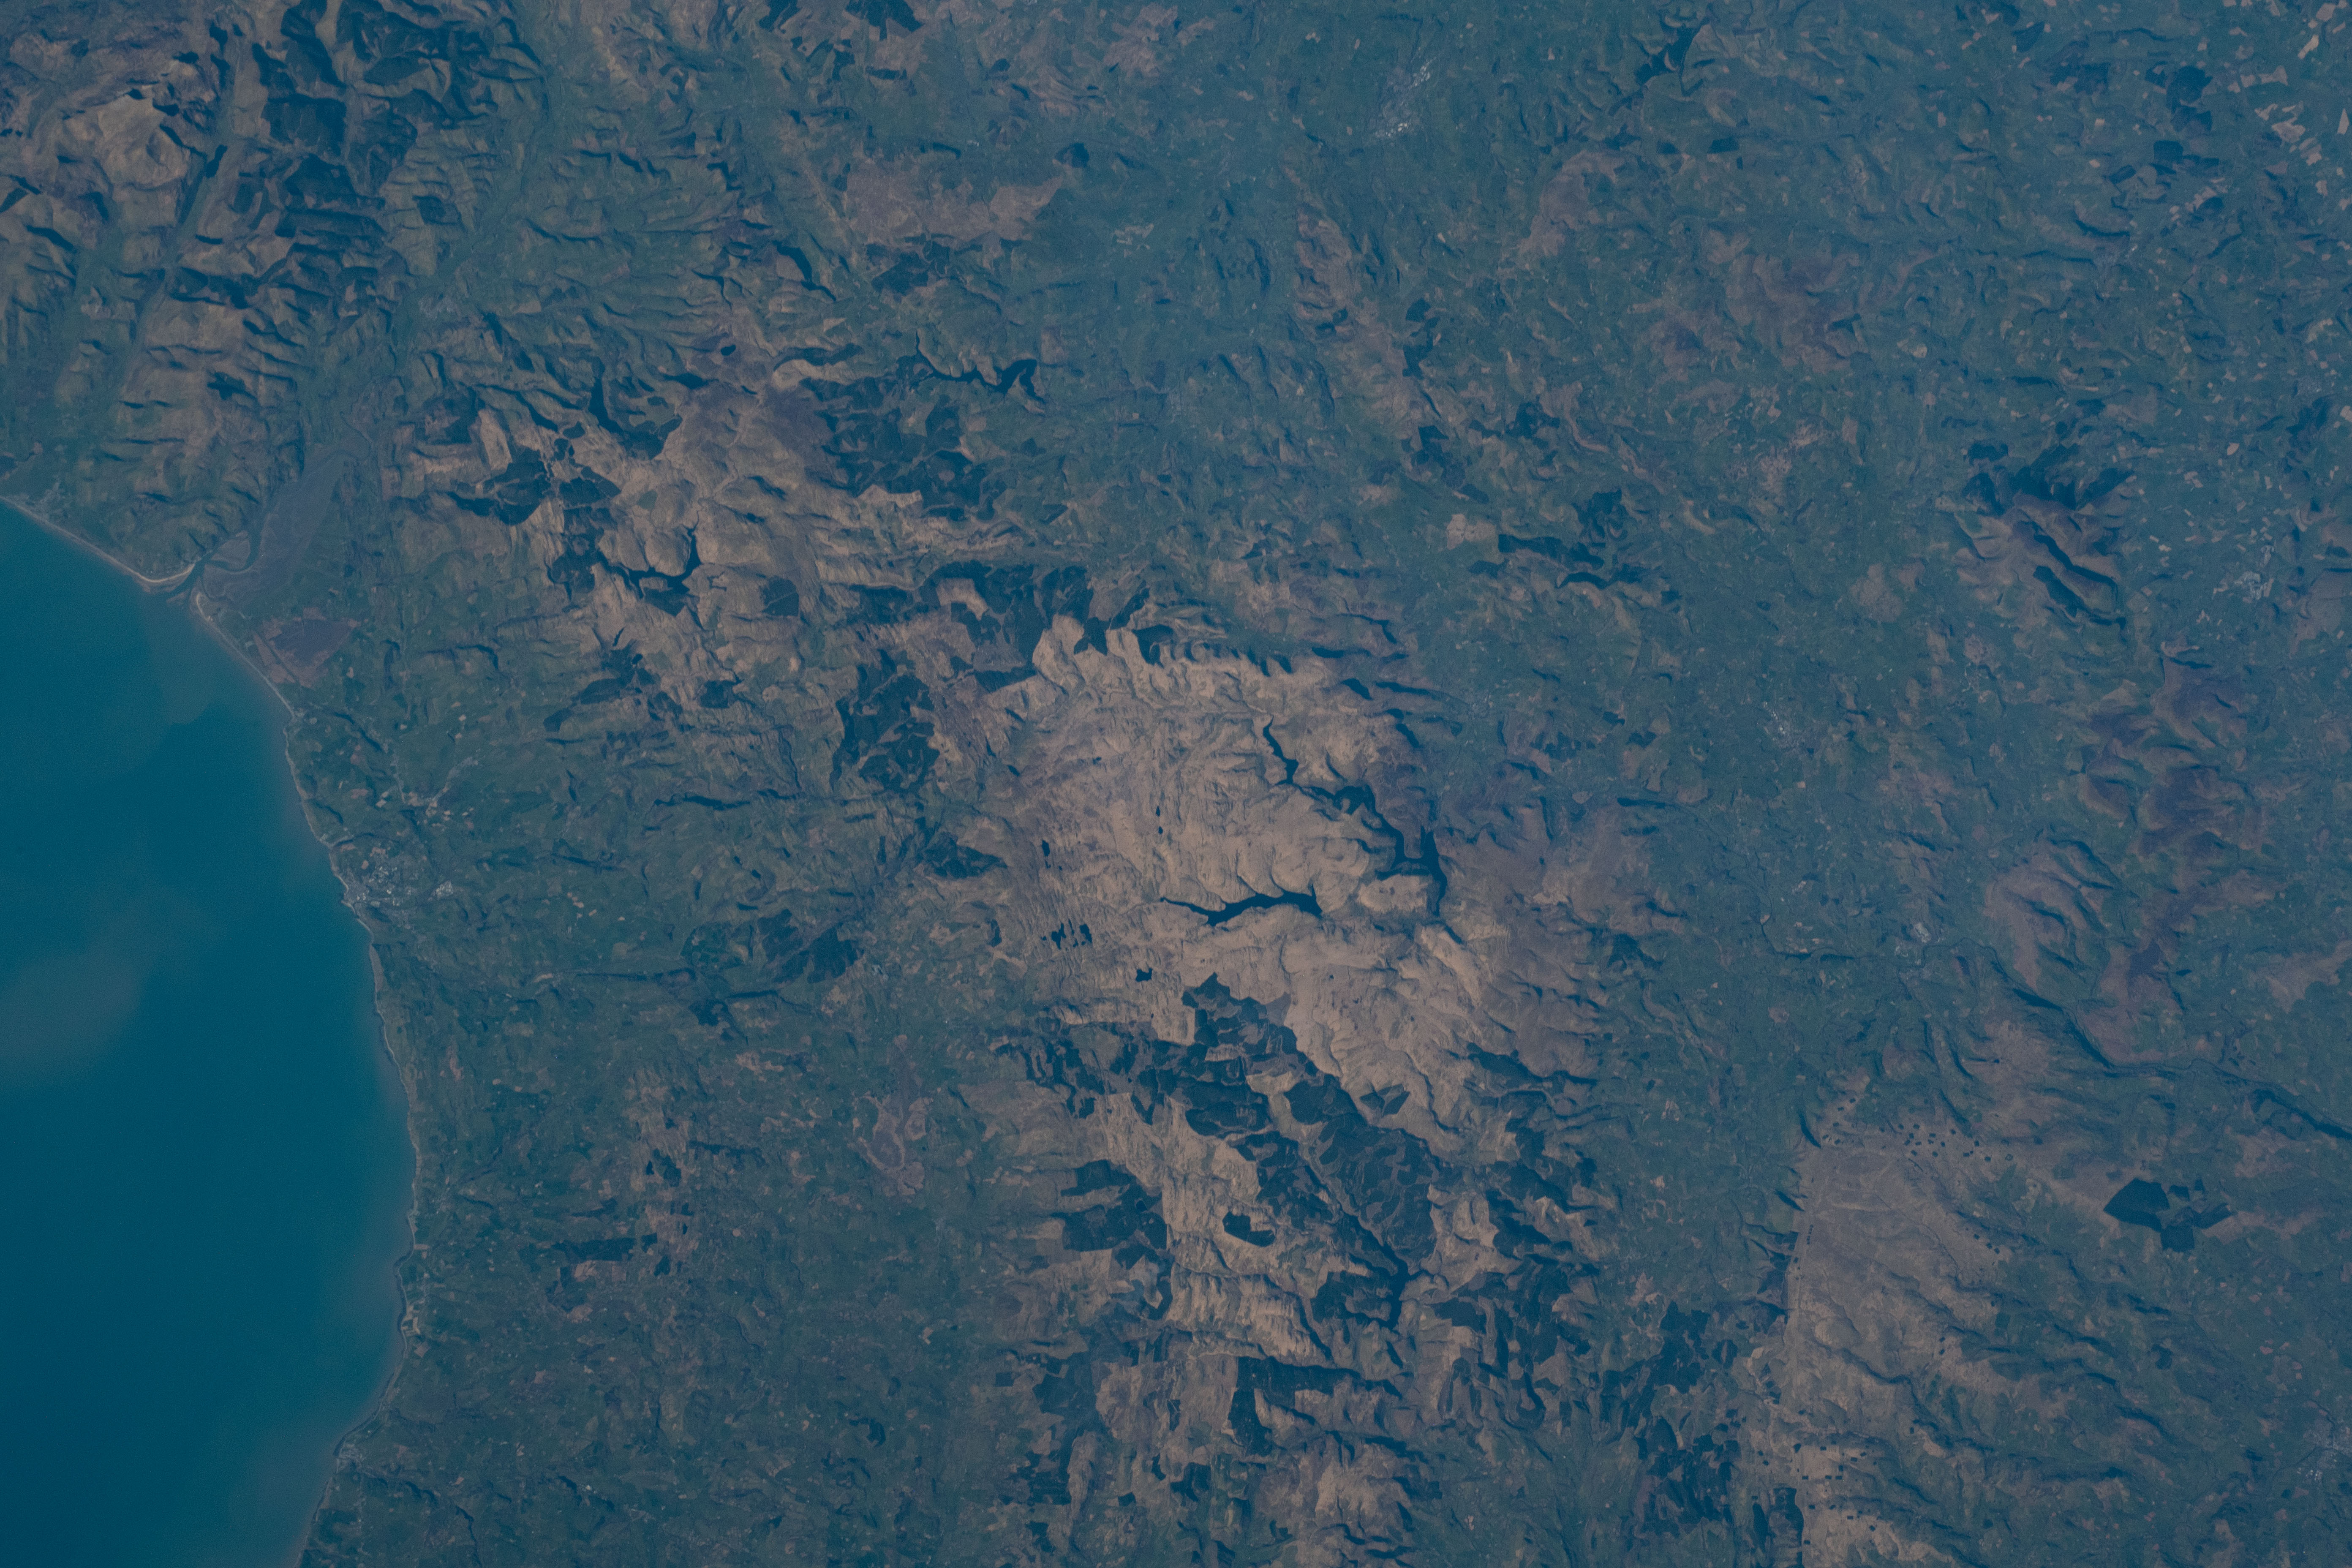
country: UK-WALES
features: BAE CEREDIGION, RHAYADER
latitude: 52.3
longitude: -3.6
